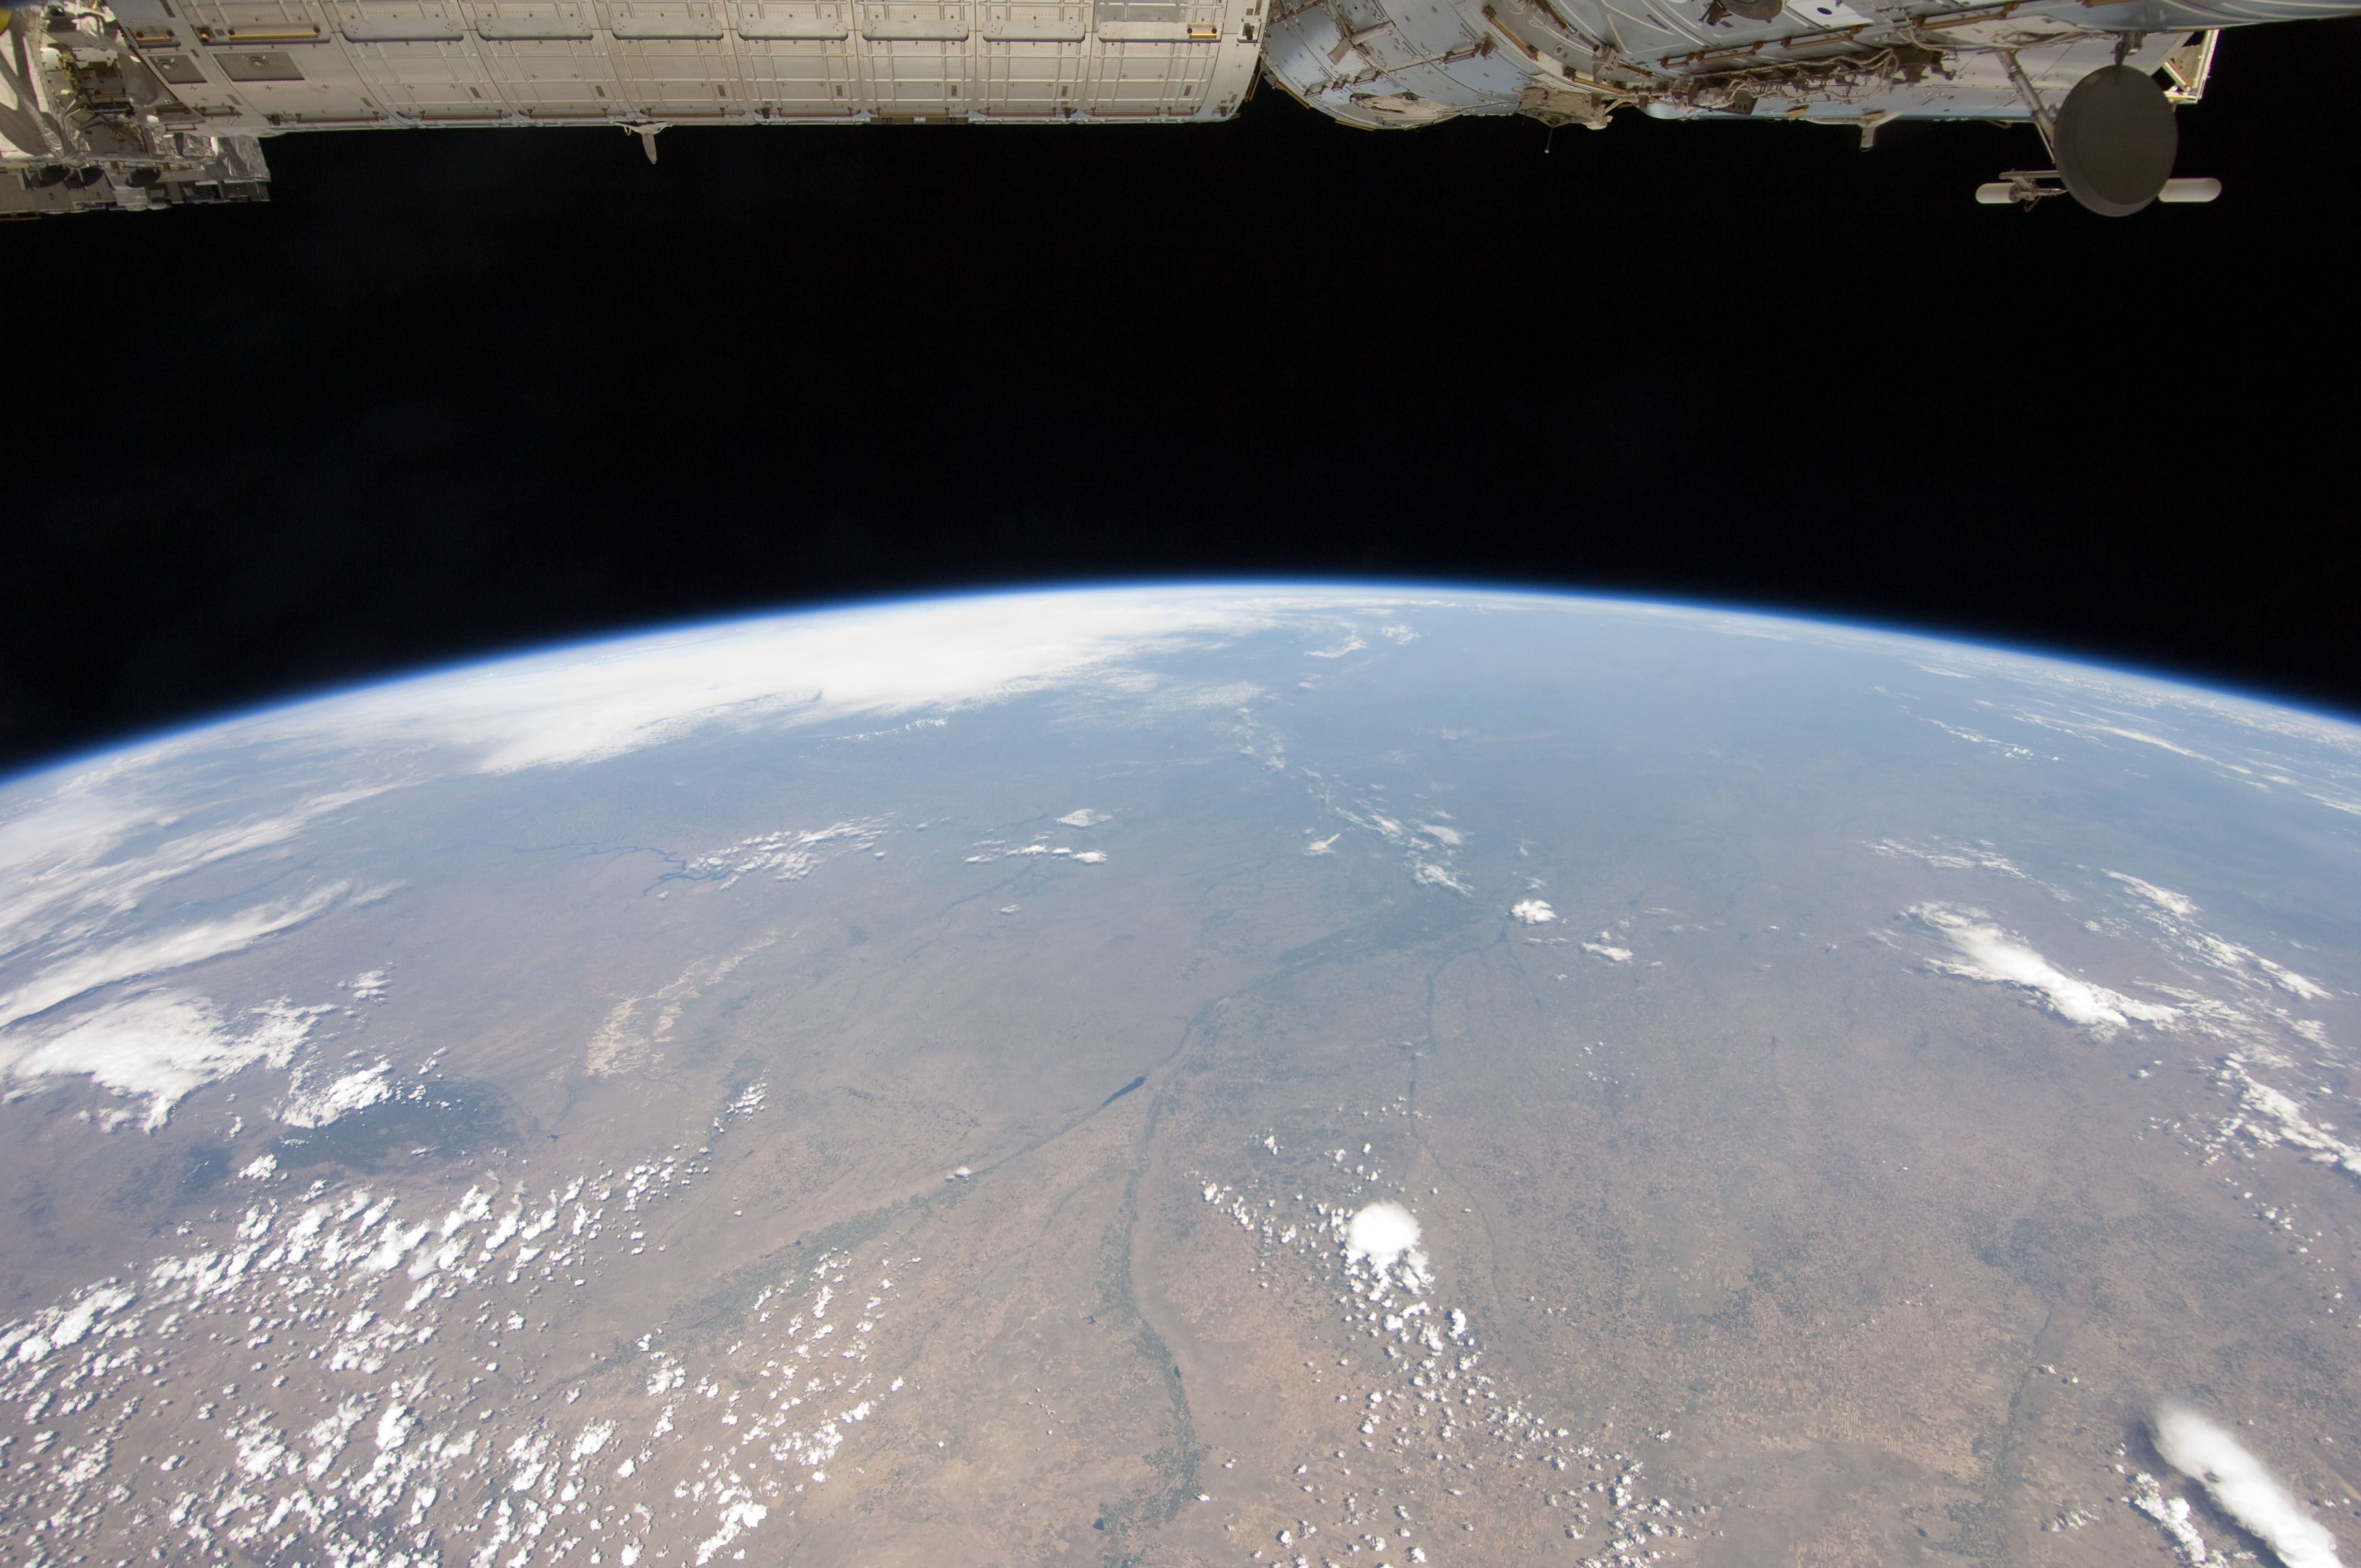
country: USA-NEBRASKA
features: PAN-GREAT PLAINS, ARKANSAS R., PLATTE RIVERS, BLACK HILLS, SAND HILLS, ISS
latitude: 41.5
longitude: -100.0
